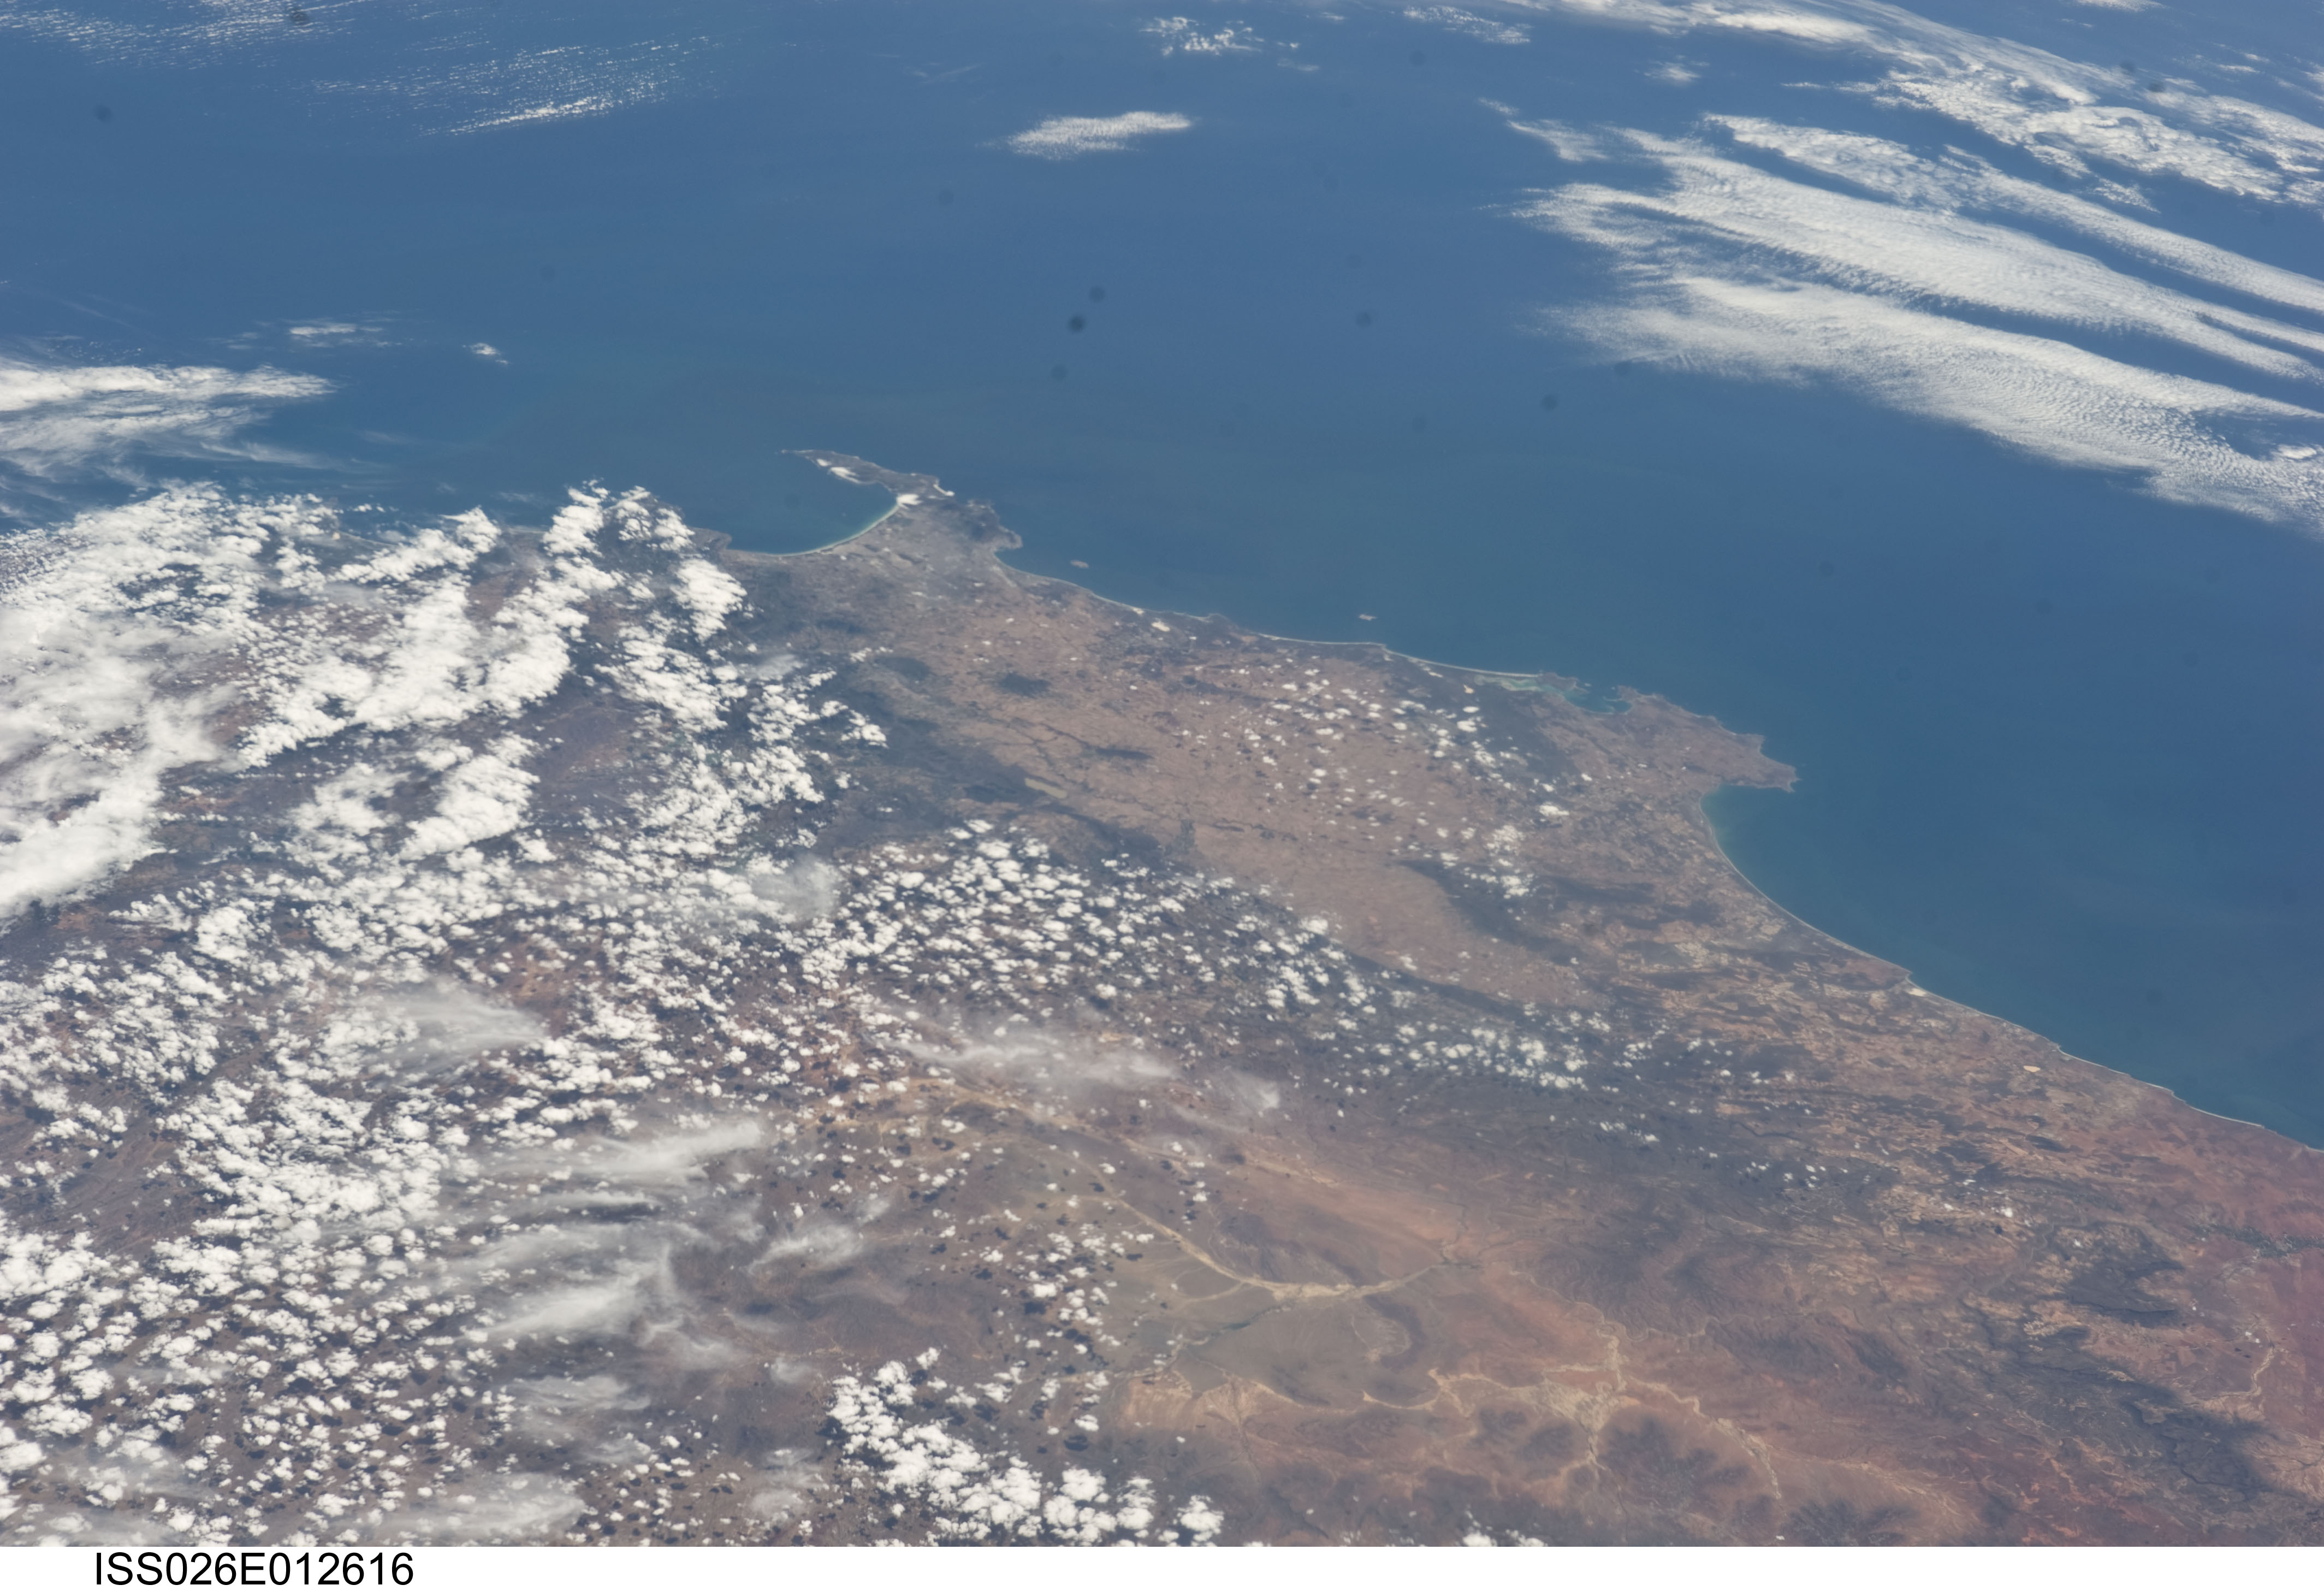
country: REPUBLIC SOUTH AFRICA
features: SOUTH ATLANTIC O., CAPE PEN., MOUNTAINS
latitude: -33.5
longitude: 18.5
